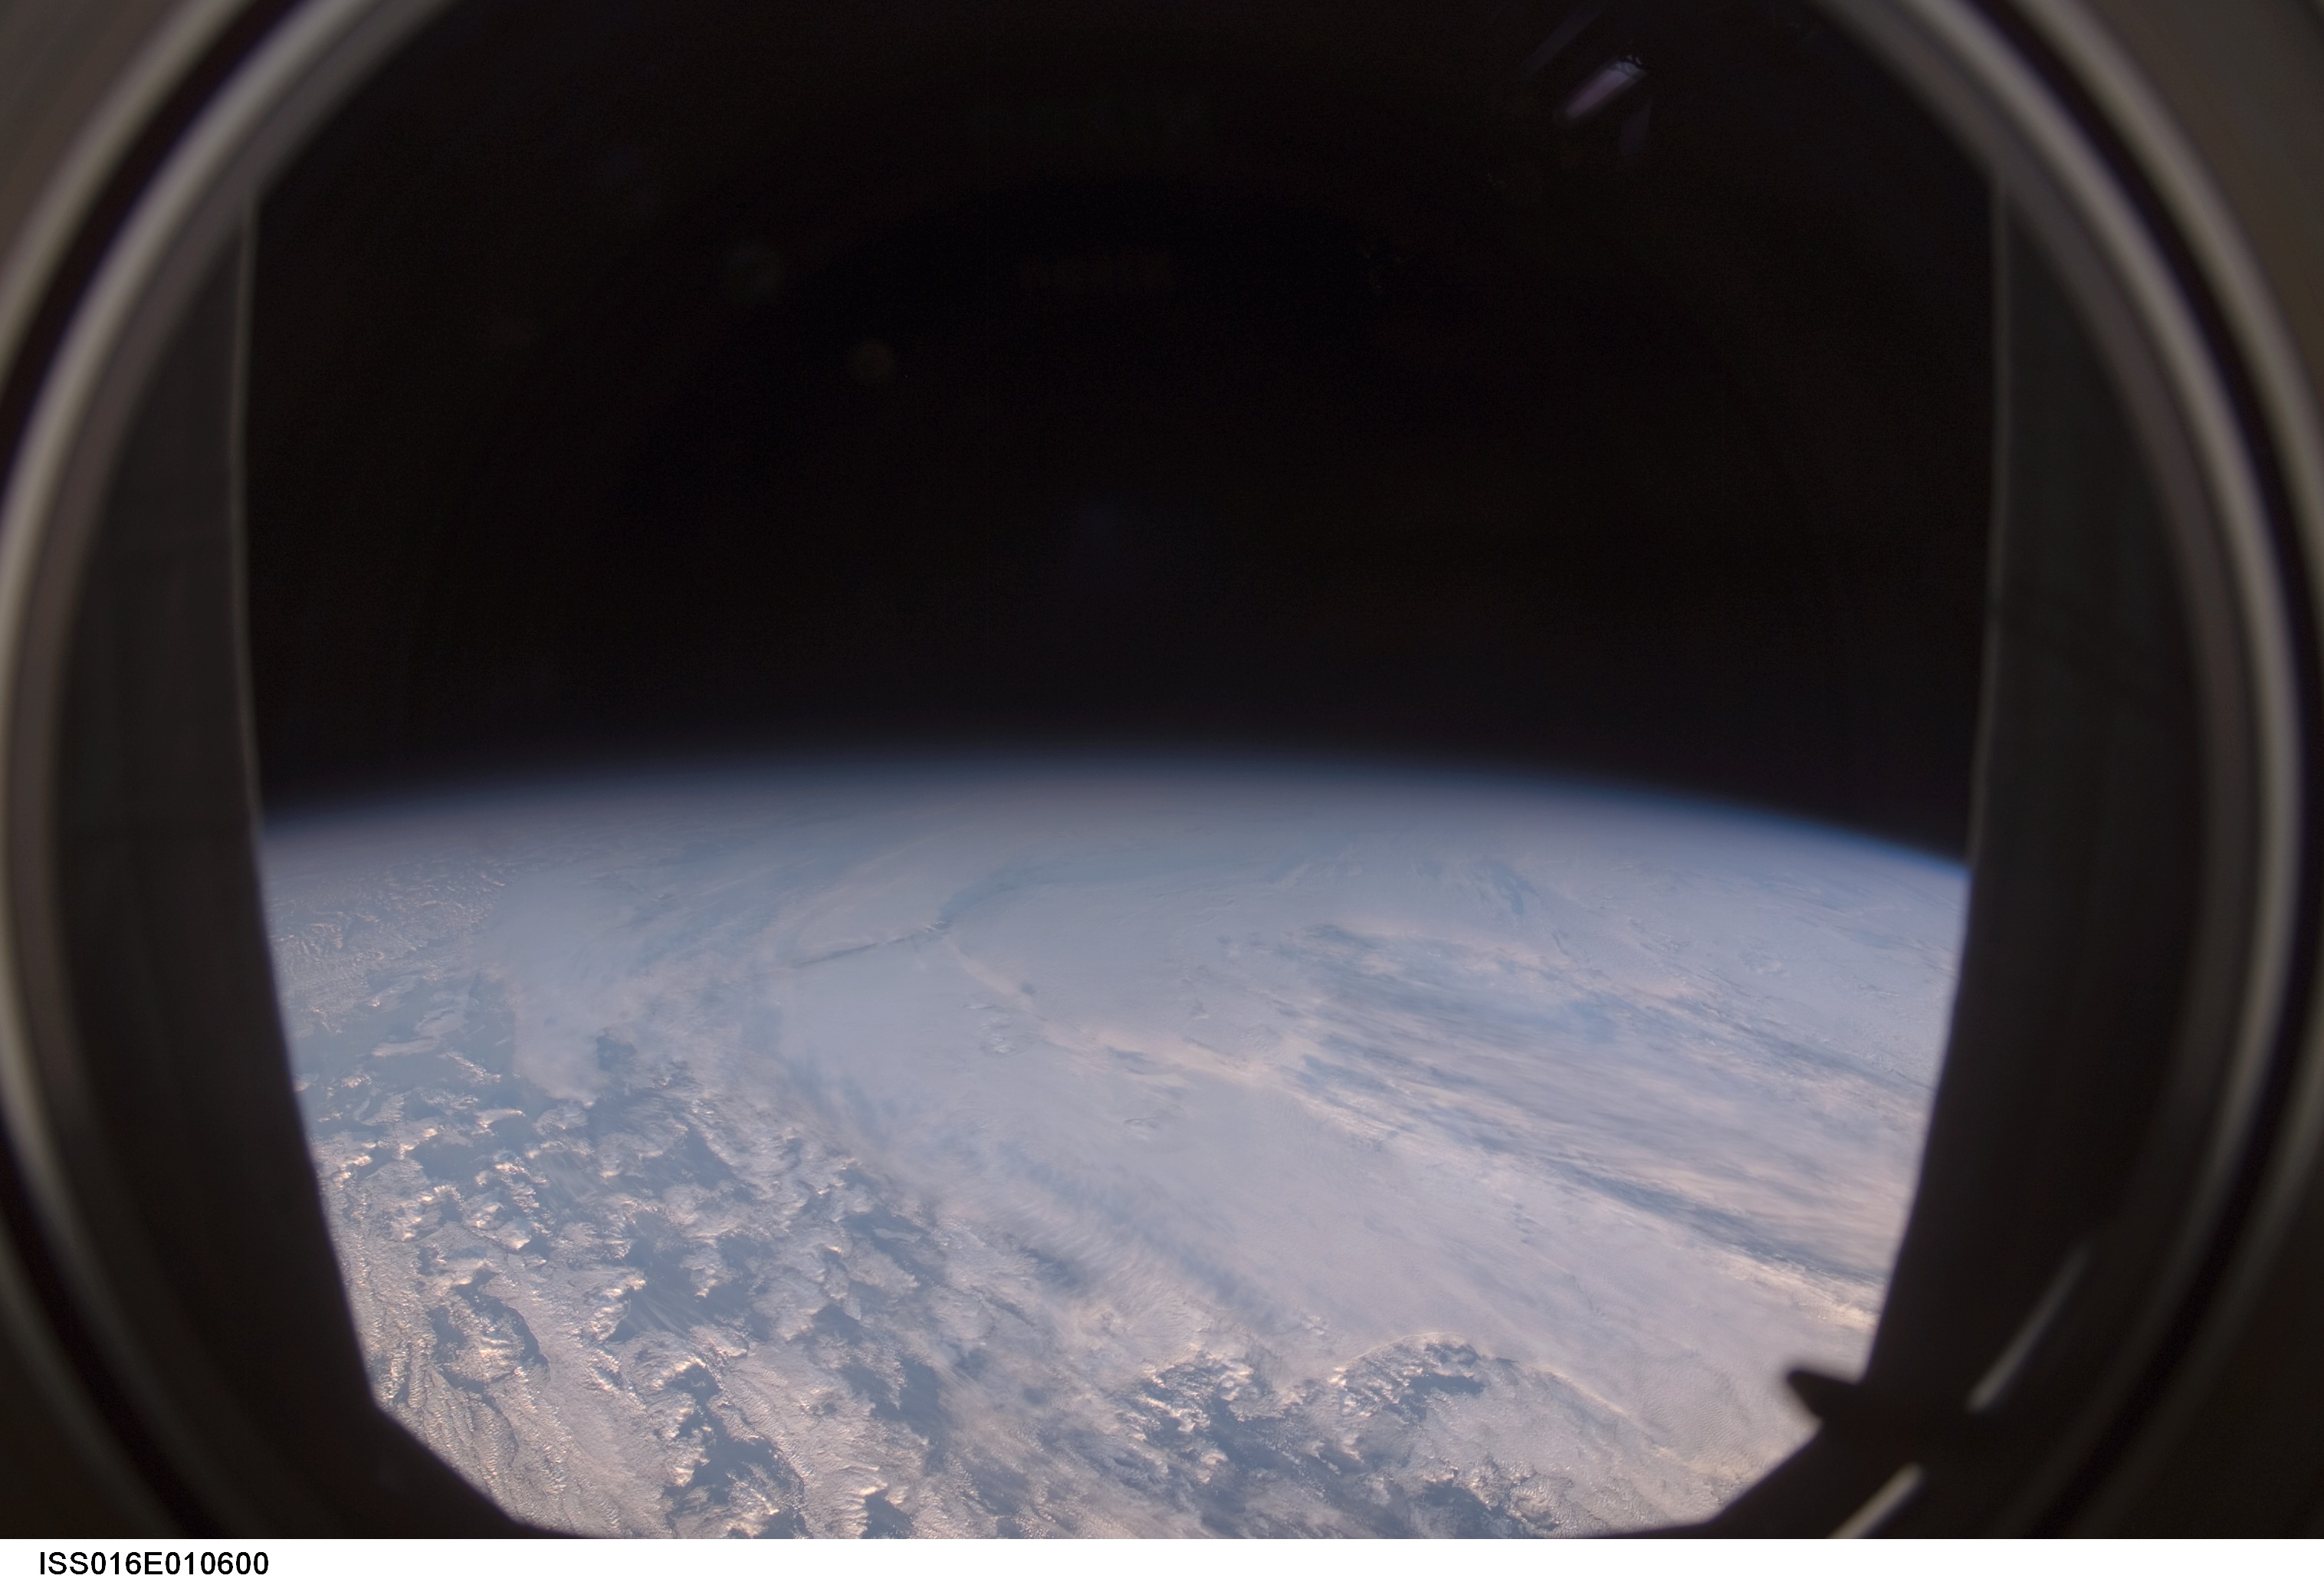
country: ATLANTIC OCEAN
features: PAN-LOW CLOUD FORMATIONS
